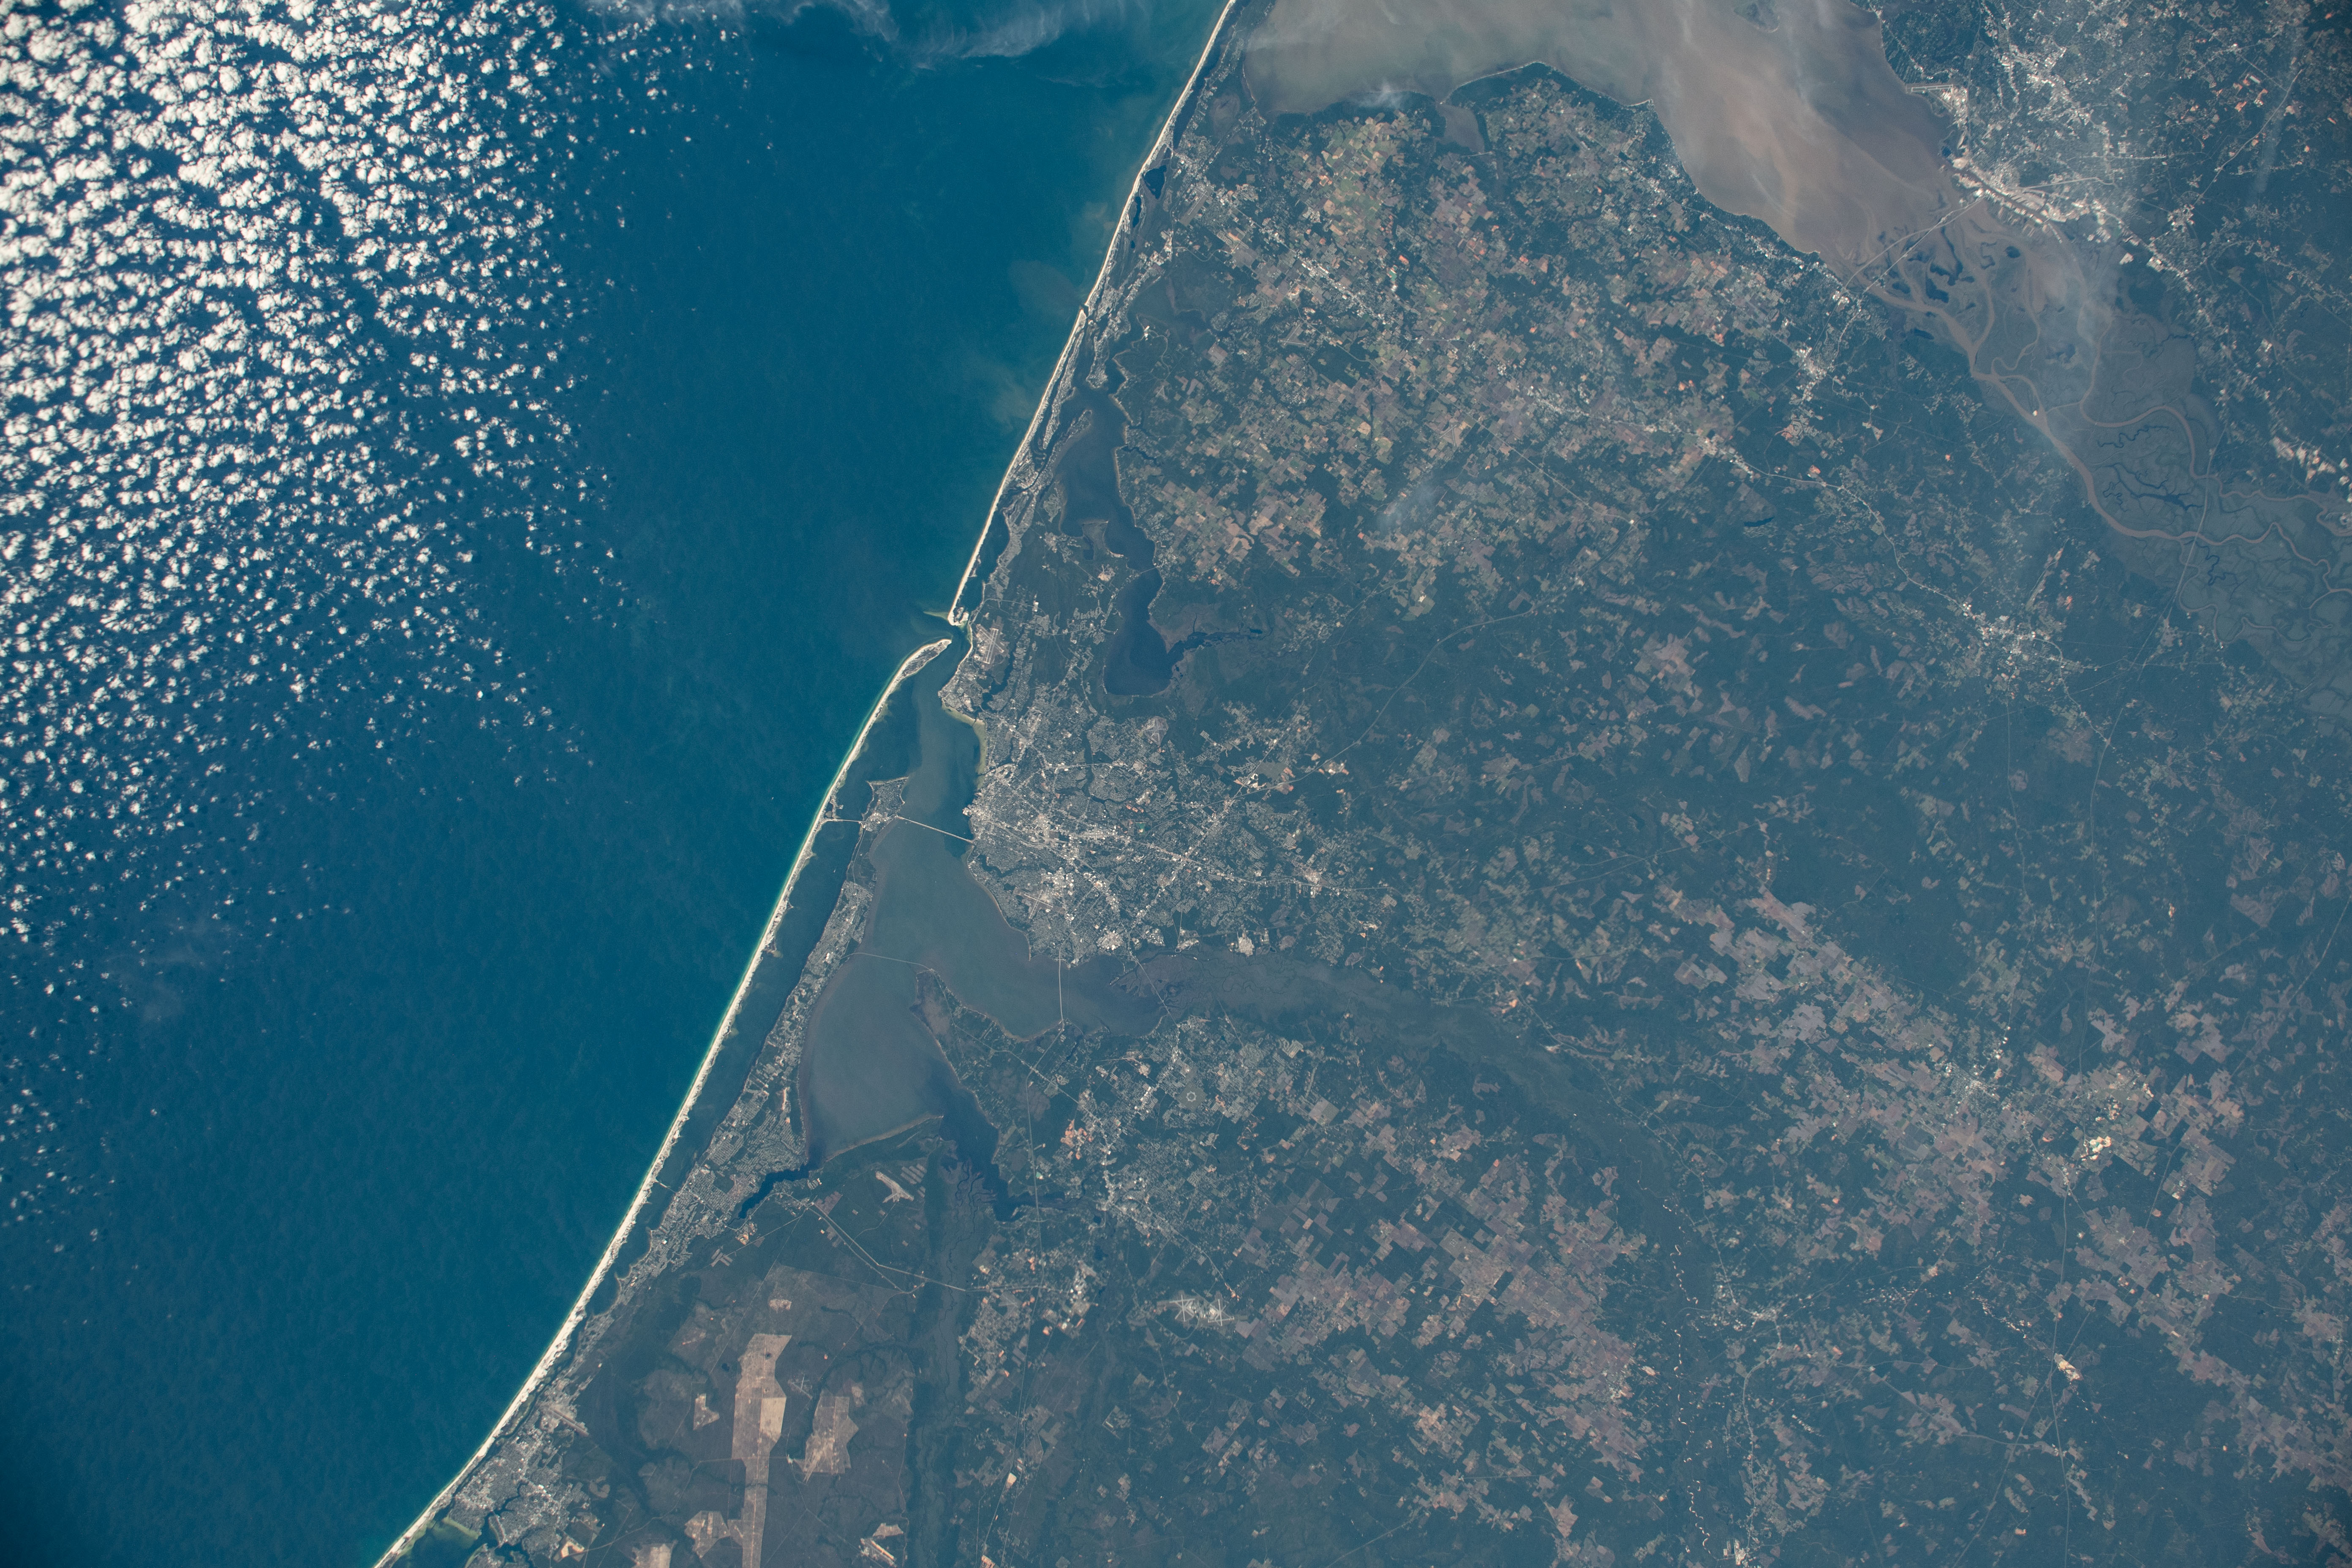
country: USA-FLORIDA
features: SANTA ROSA ISLAND, EAST BAY, PENSACOLA, ESCAMBIA BAY, PENSACOLA BAY, PERDIDO BAY
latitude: 30.6
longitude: -87.3
